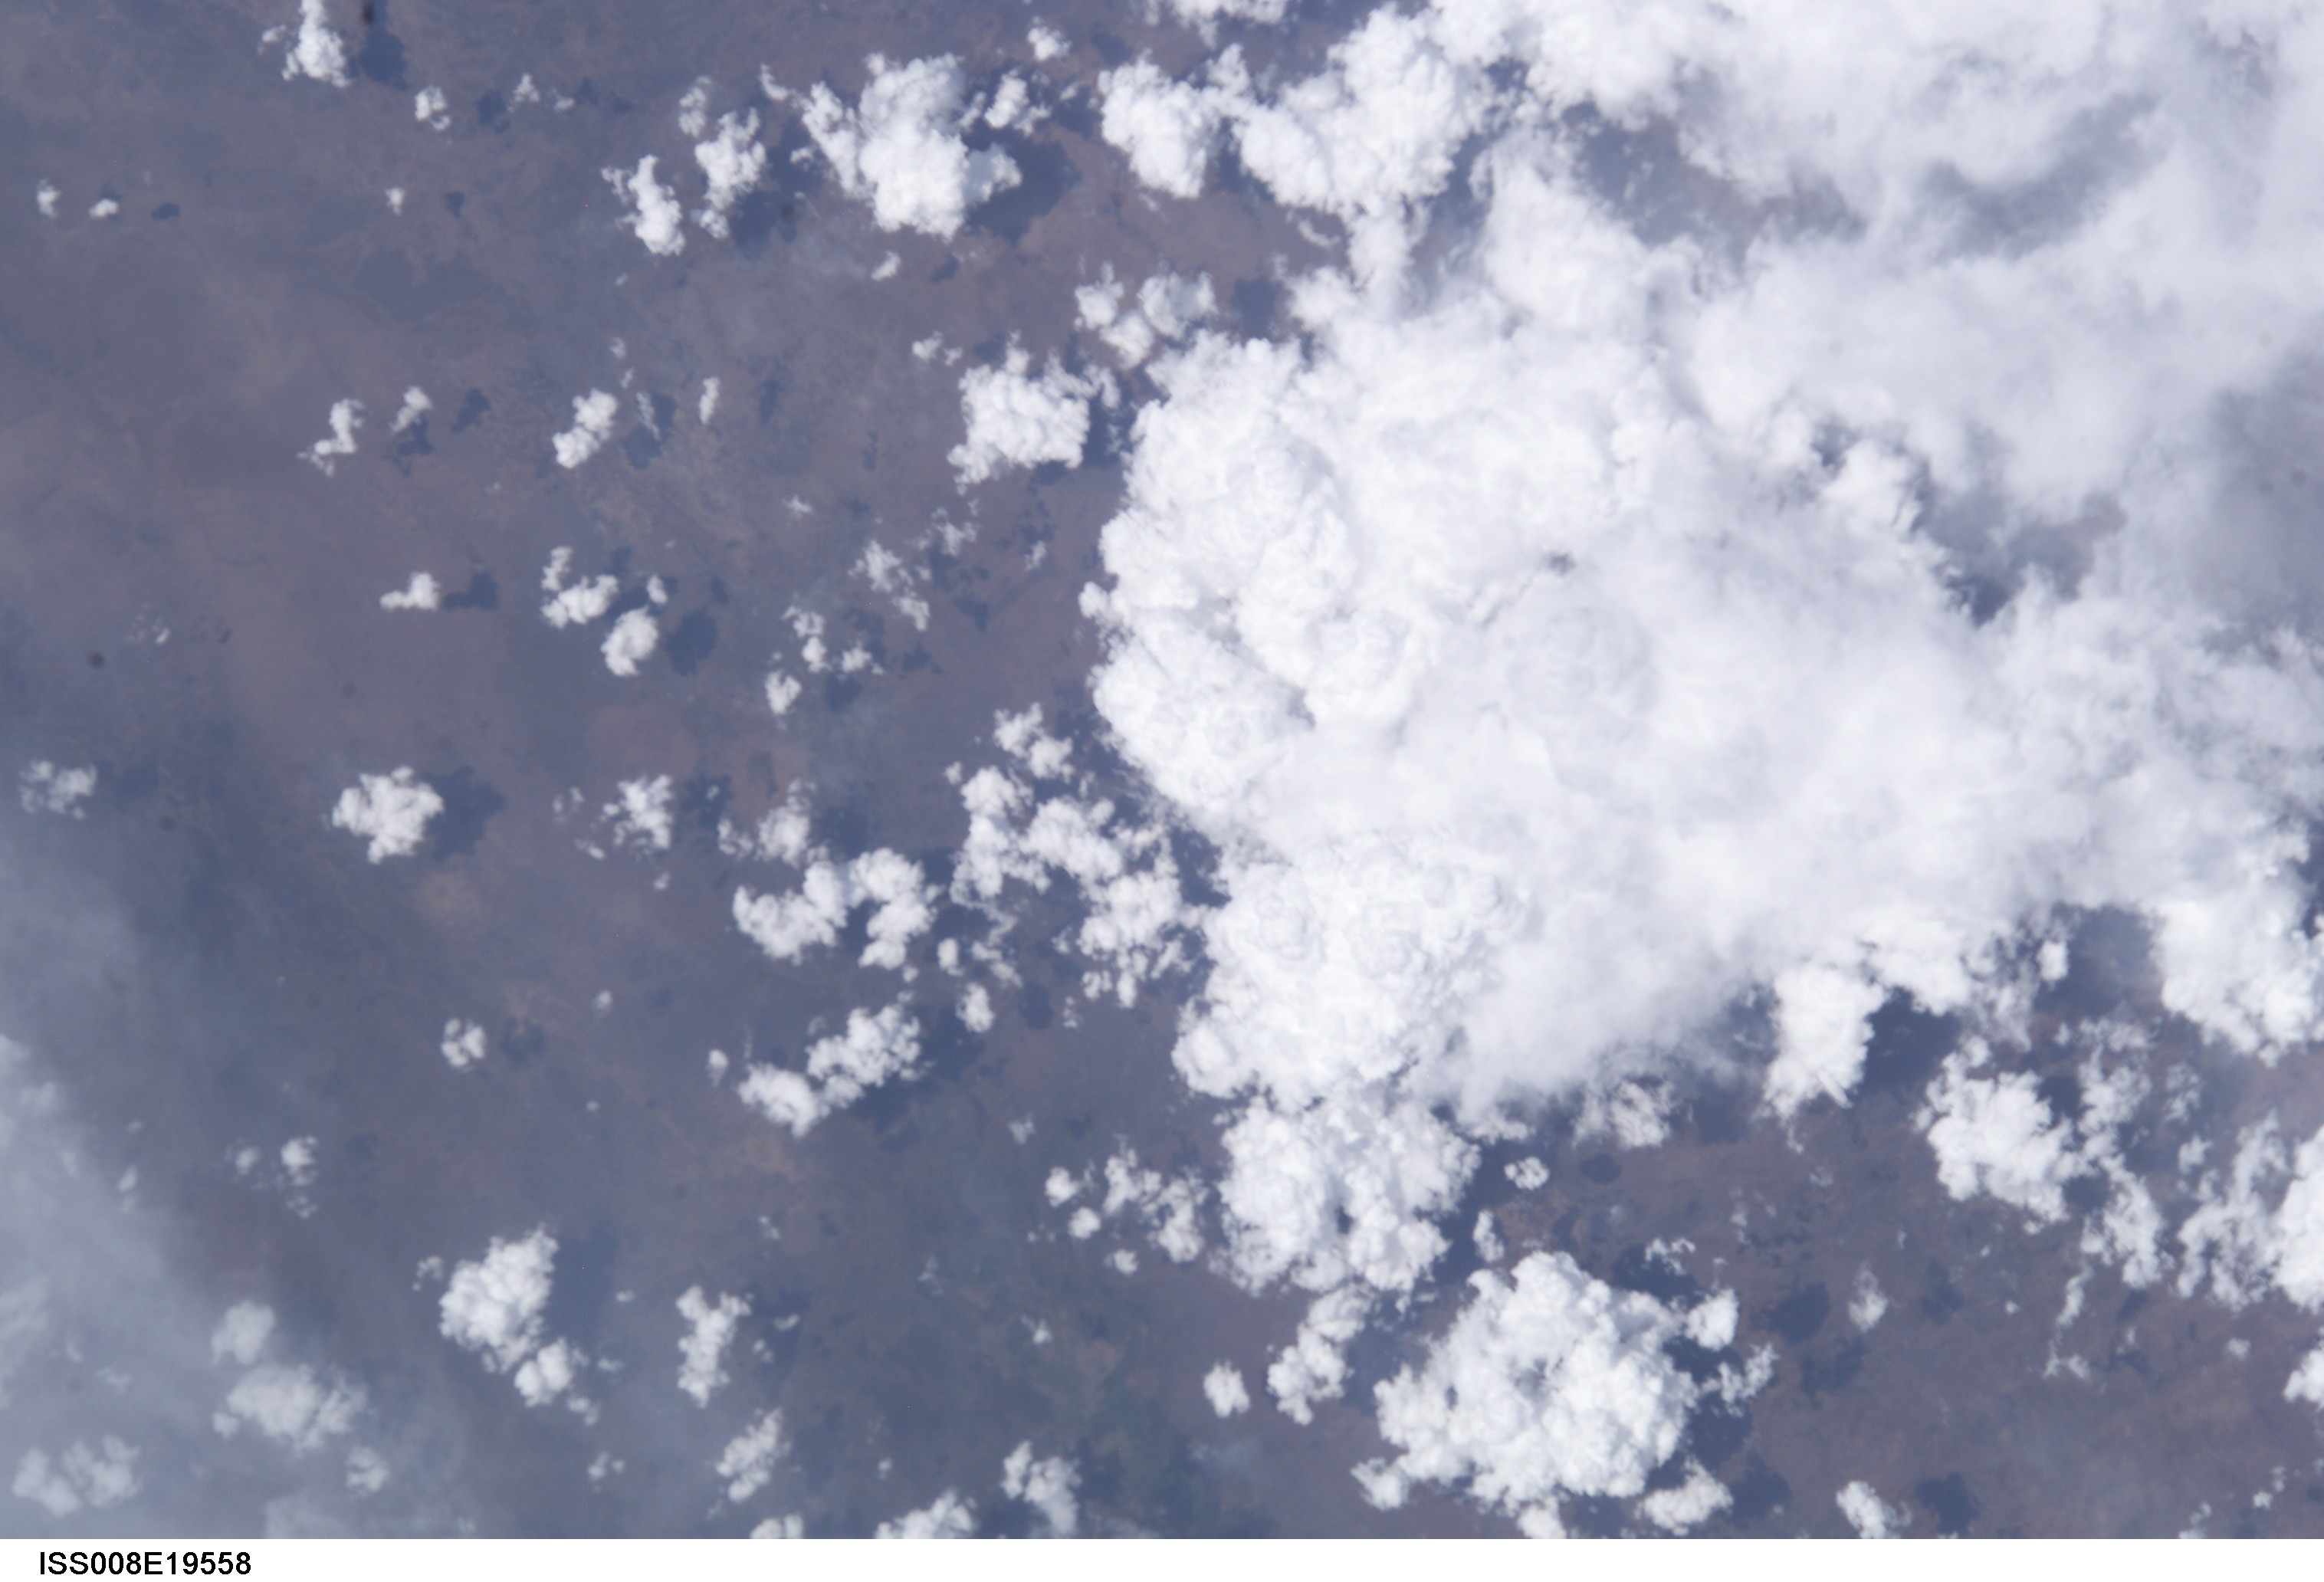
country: SUDAN
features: PLAINS
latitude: 5.5
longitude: 32.0
